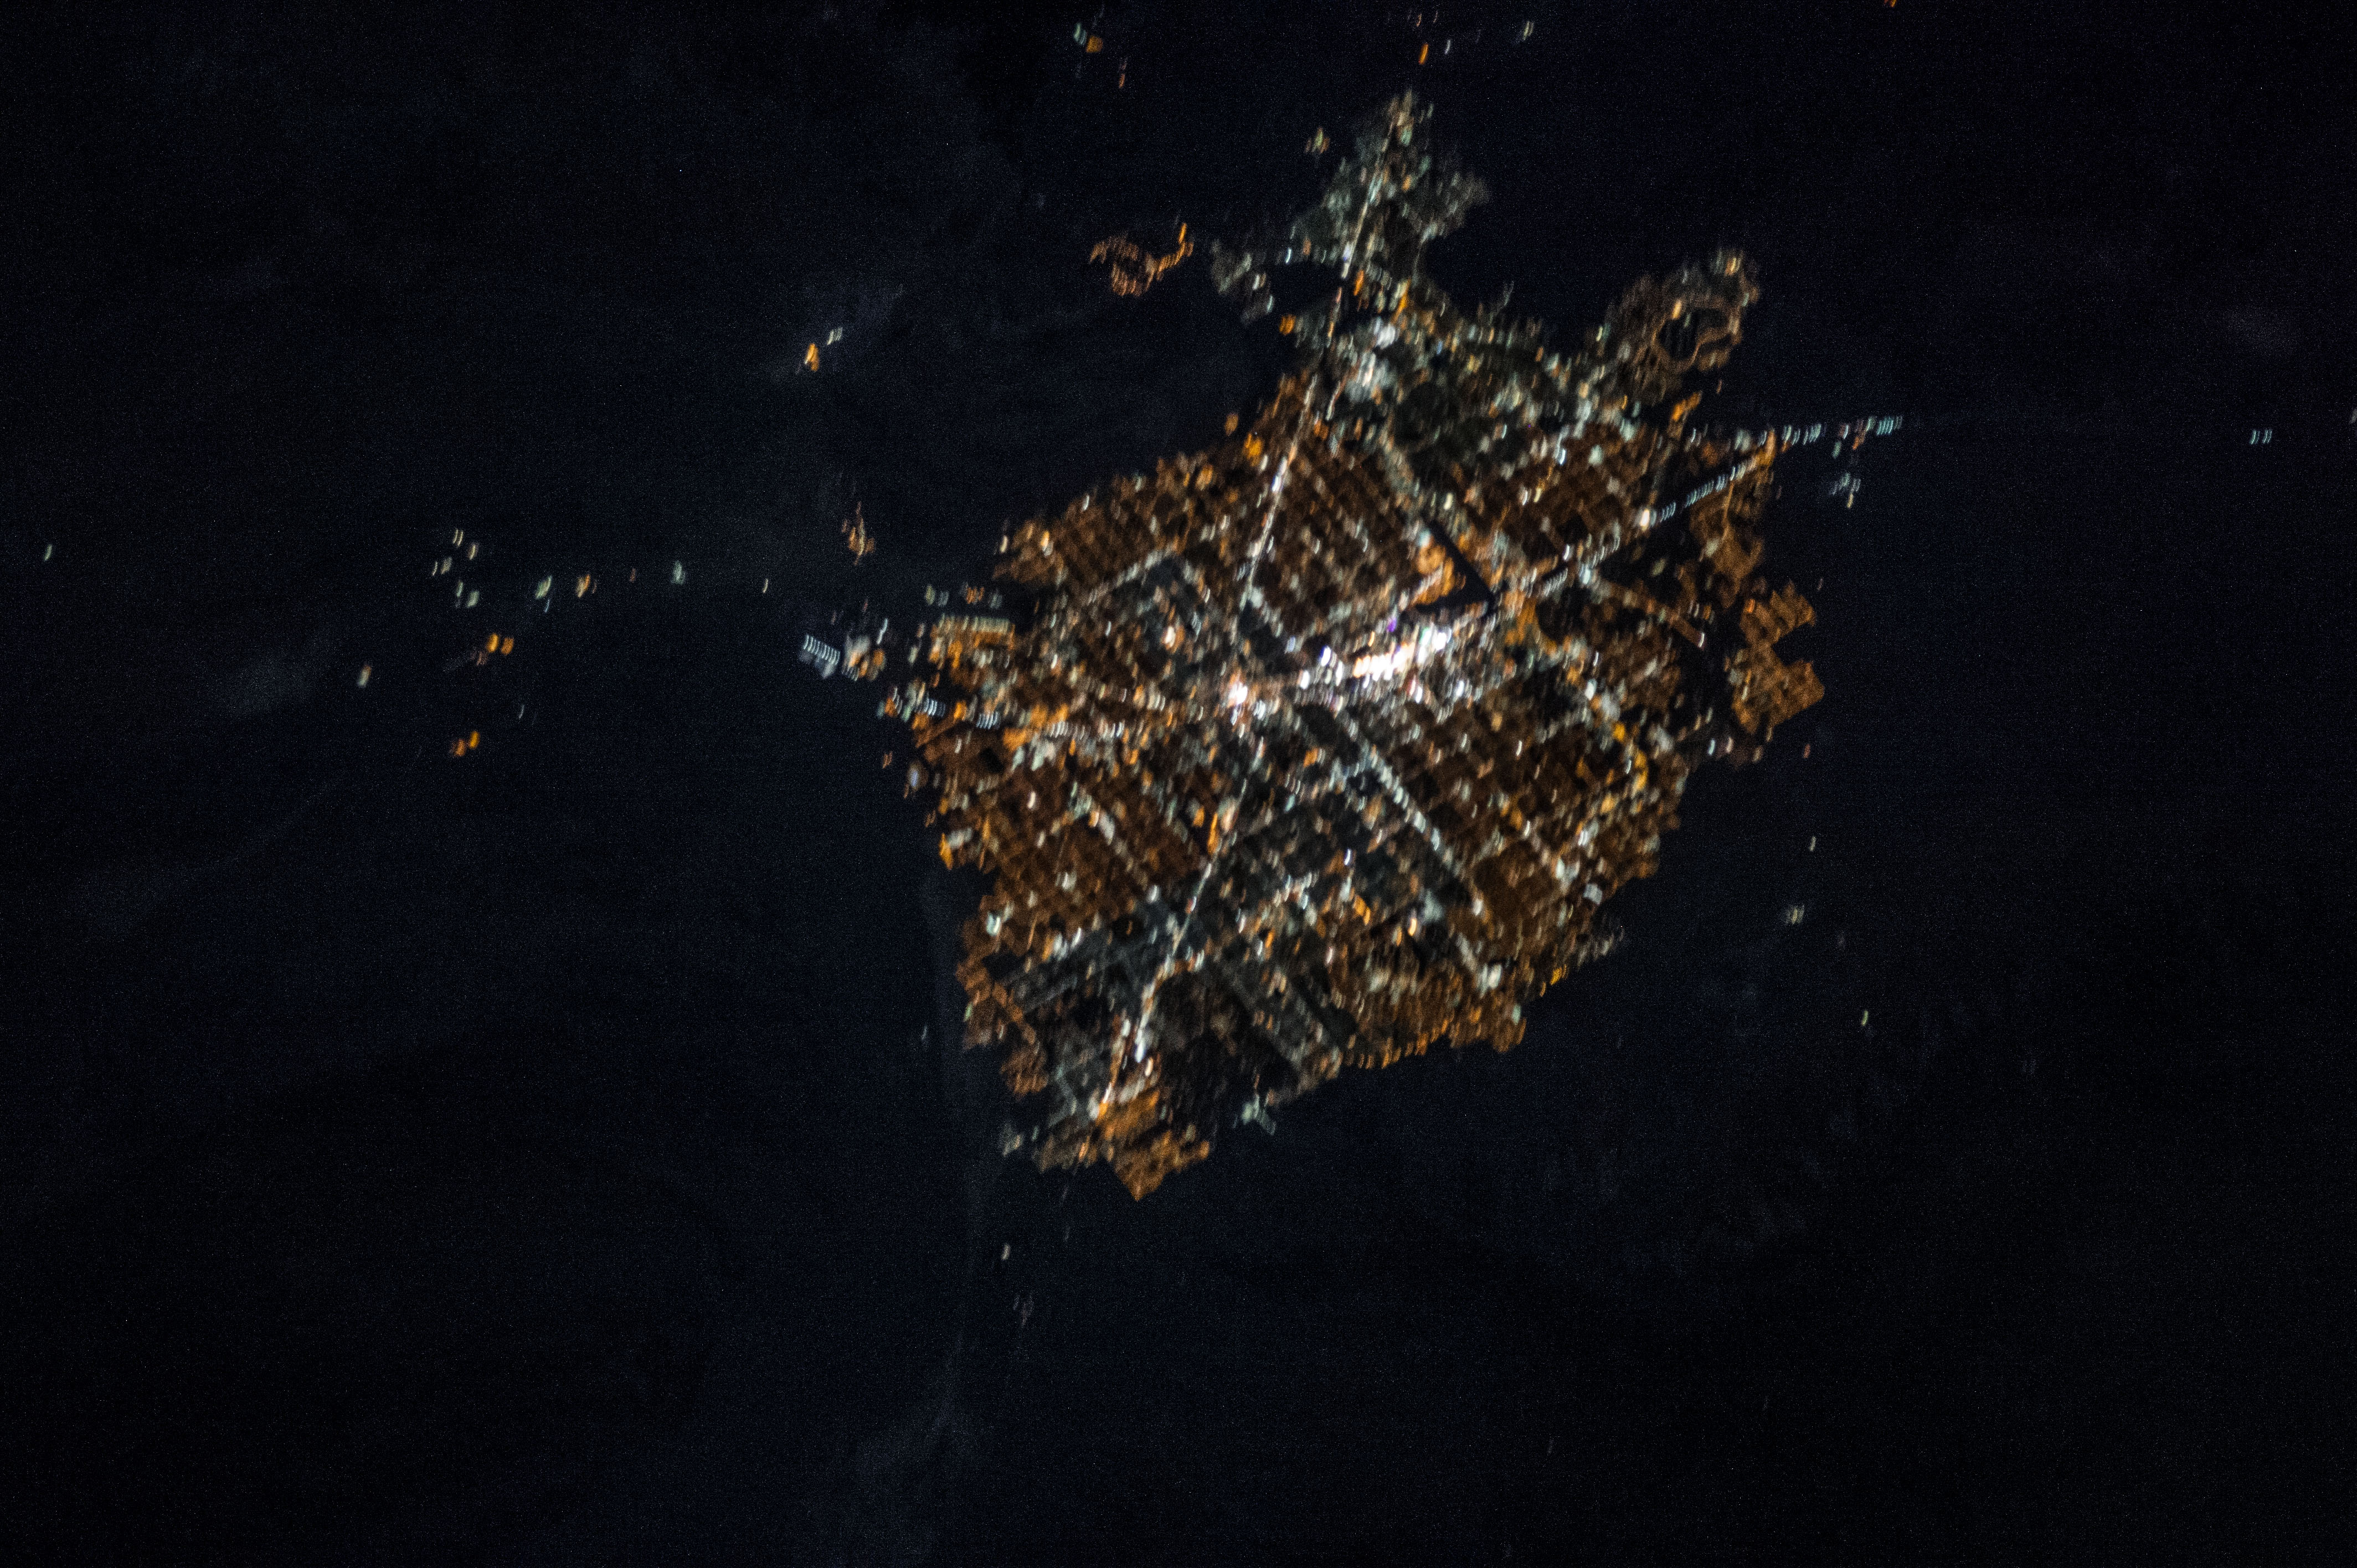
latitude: 36.1
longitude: -115.2
